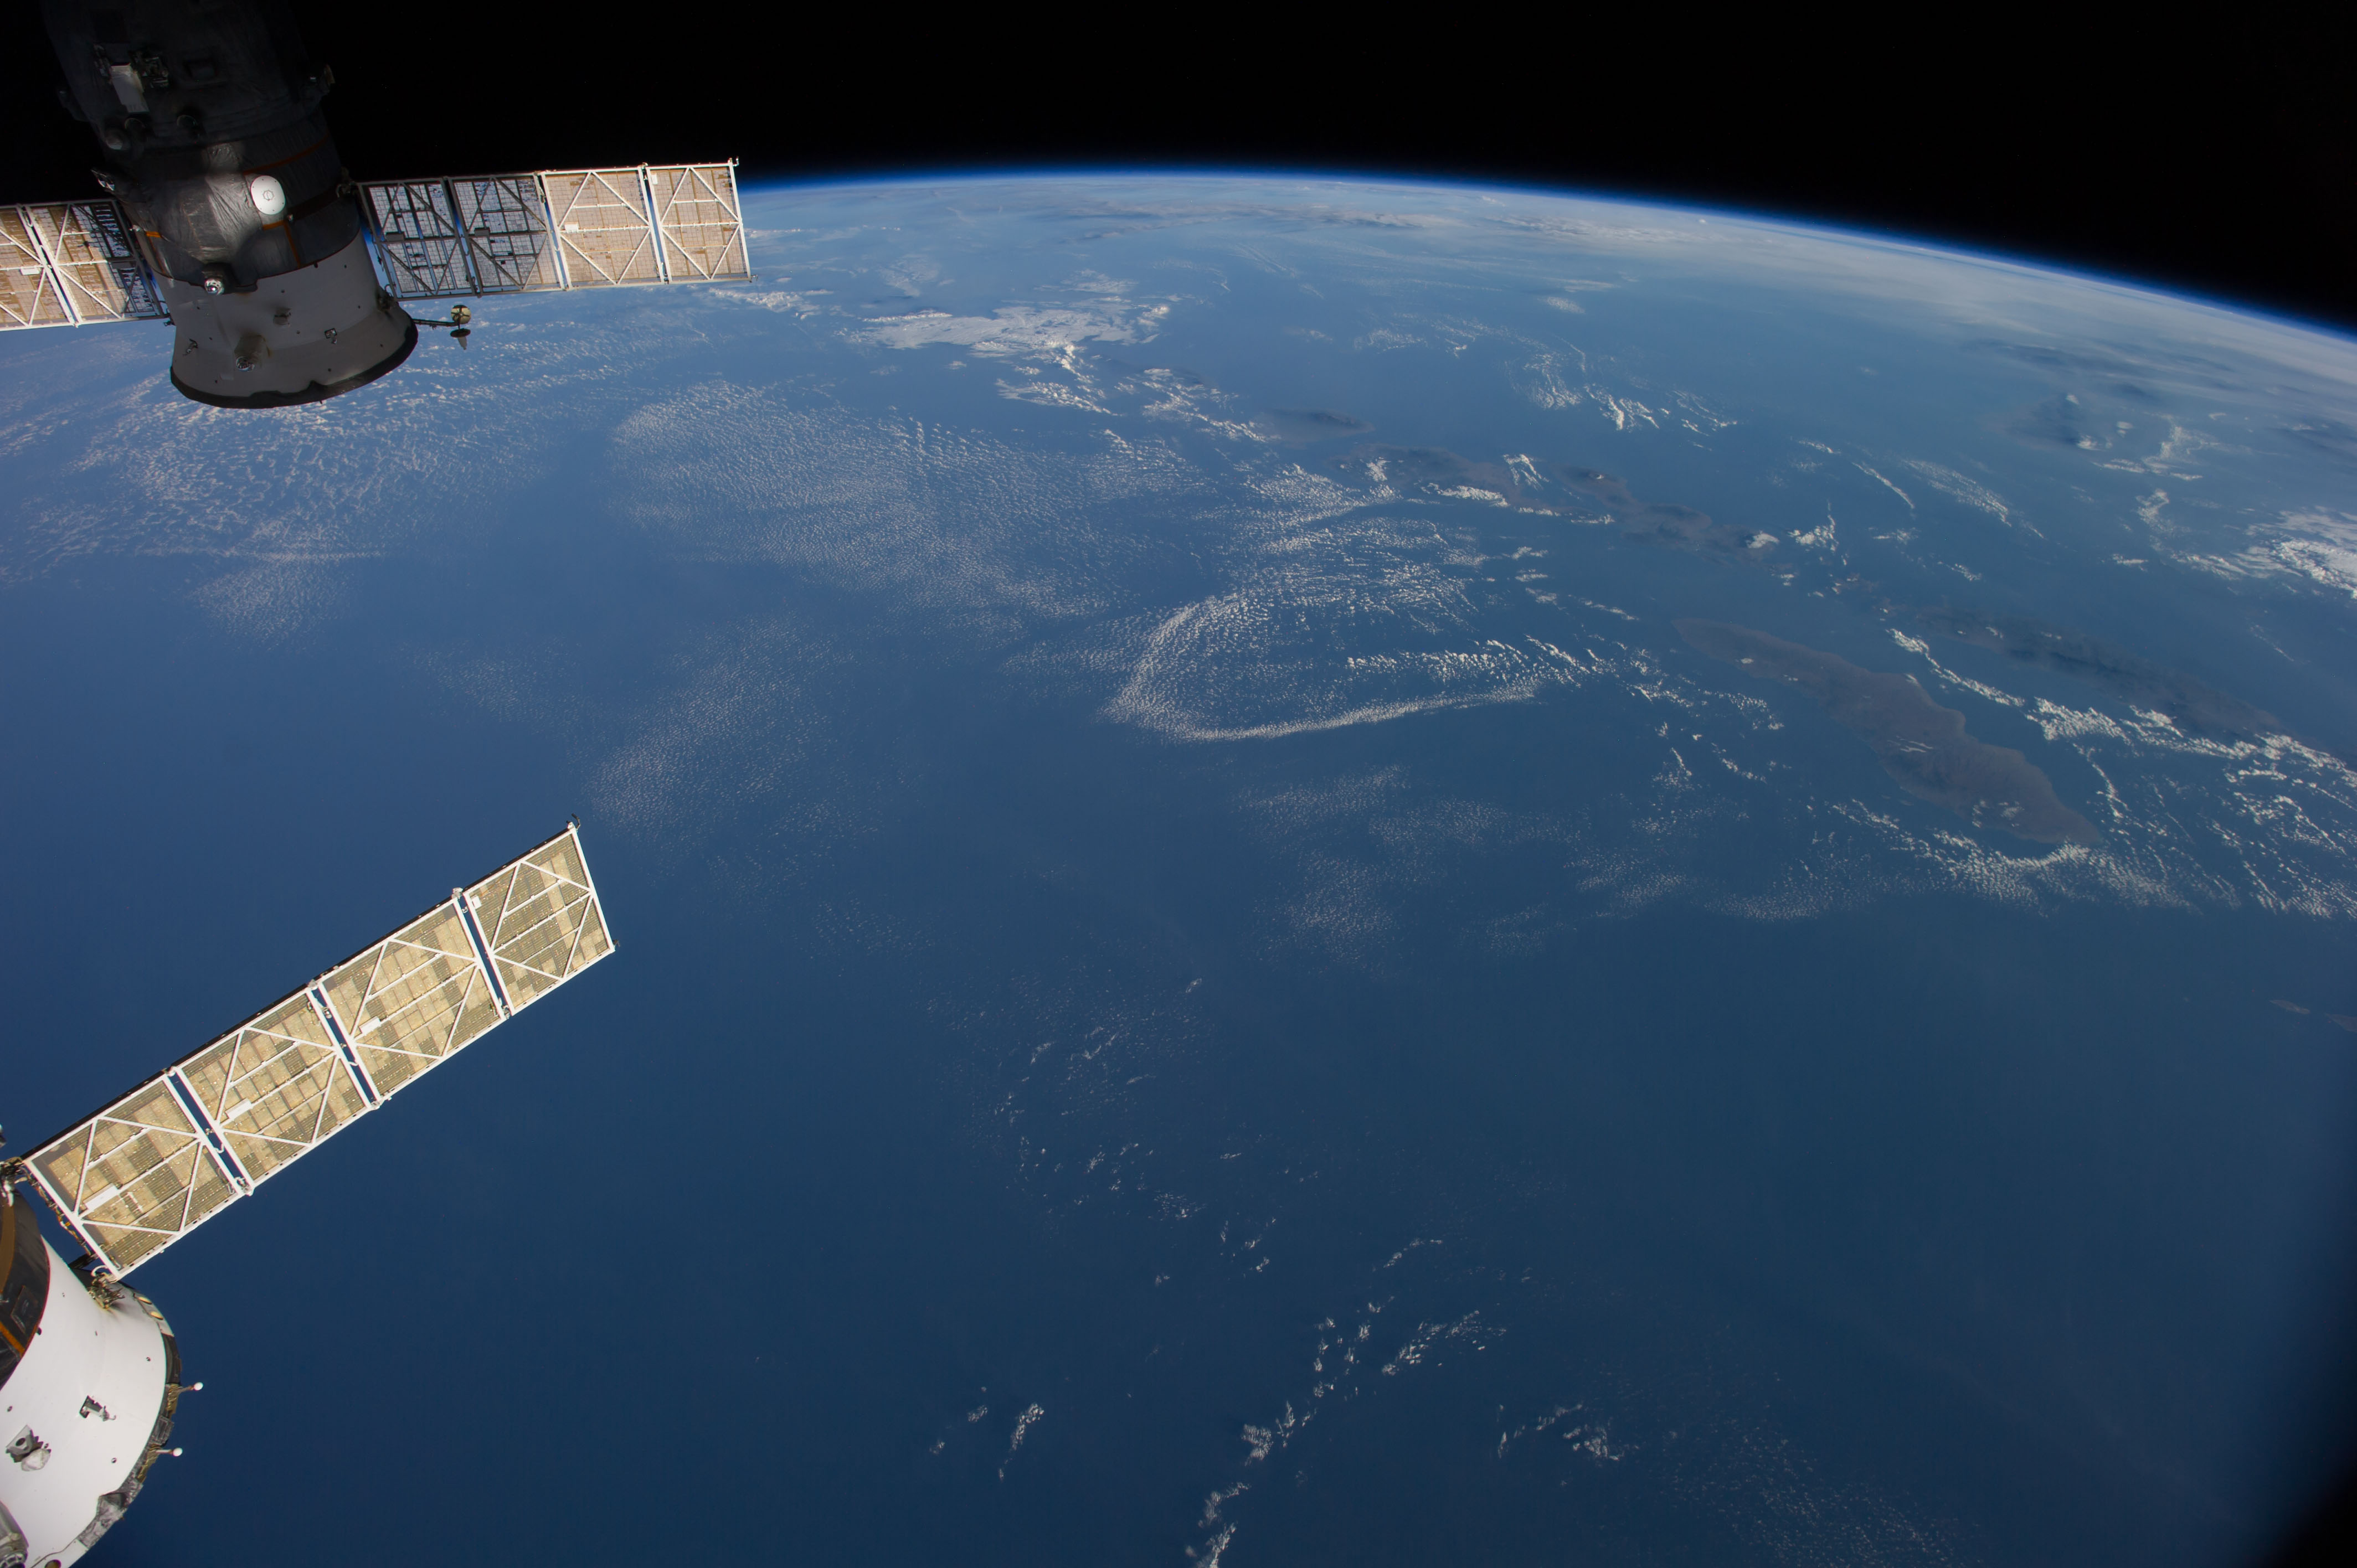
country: AUSTRALIA-WA
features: JAVA S., BALI S., FLORES S., W. NUSA TENGGARA, ATMOSPHERIC LIMB
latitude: -12.0
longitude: 116.5
